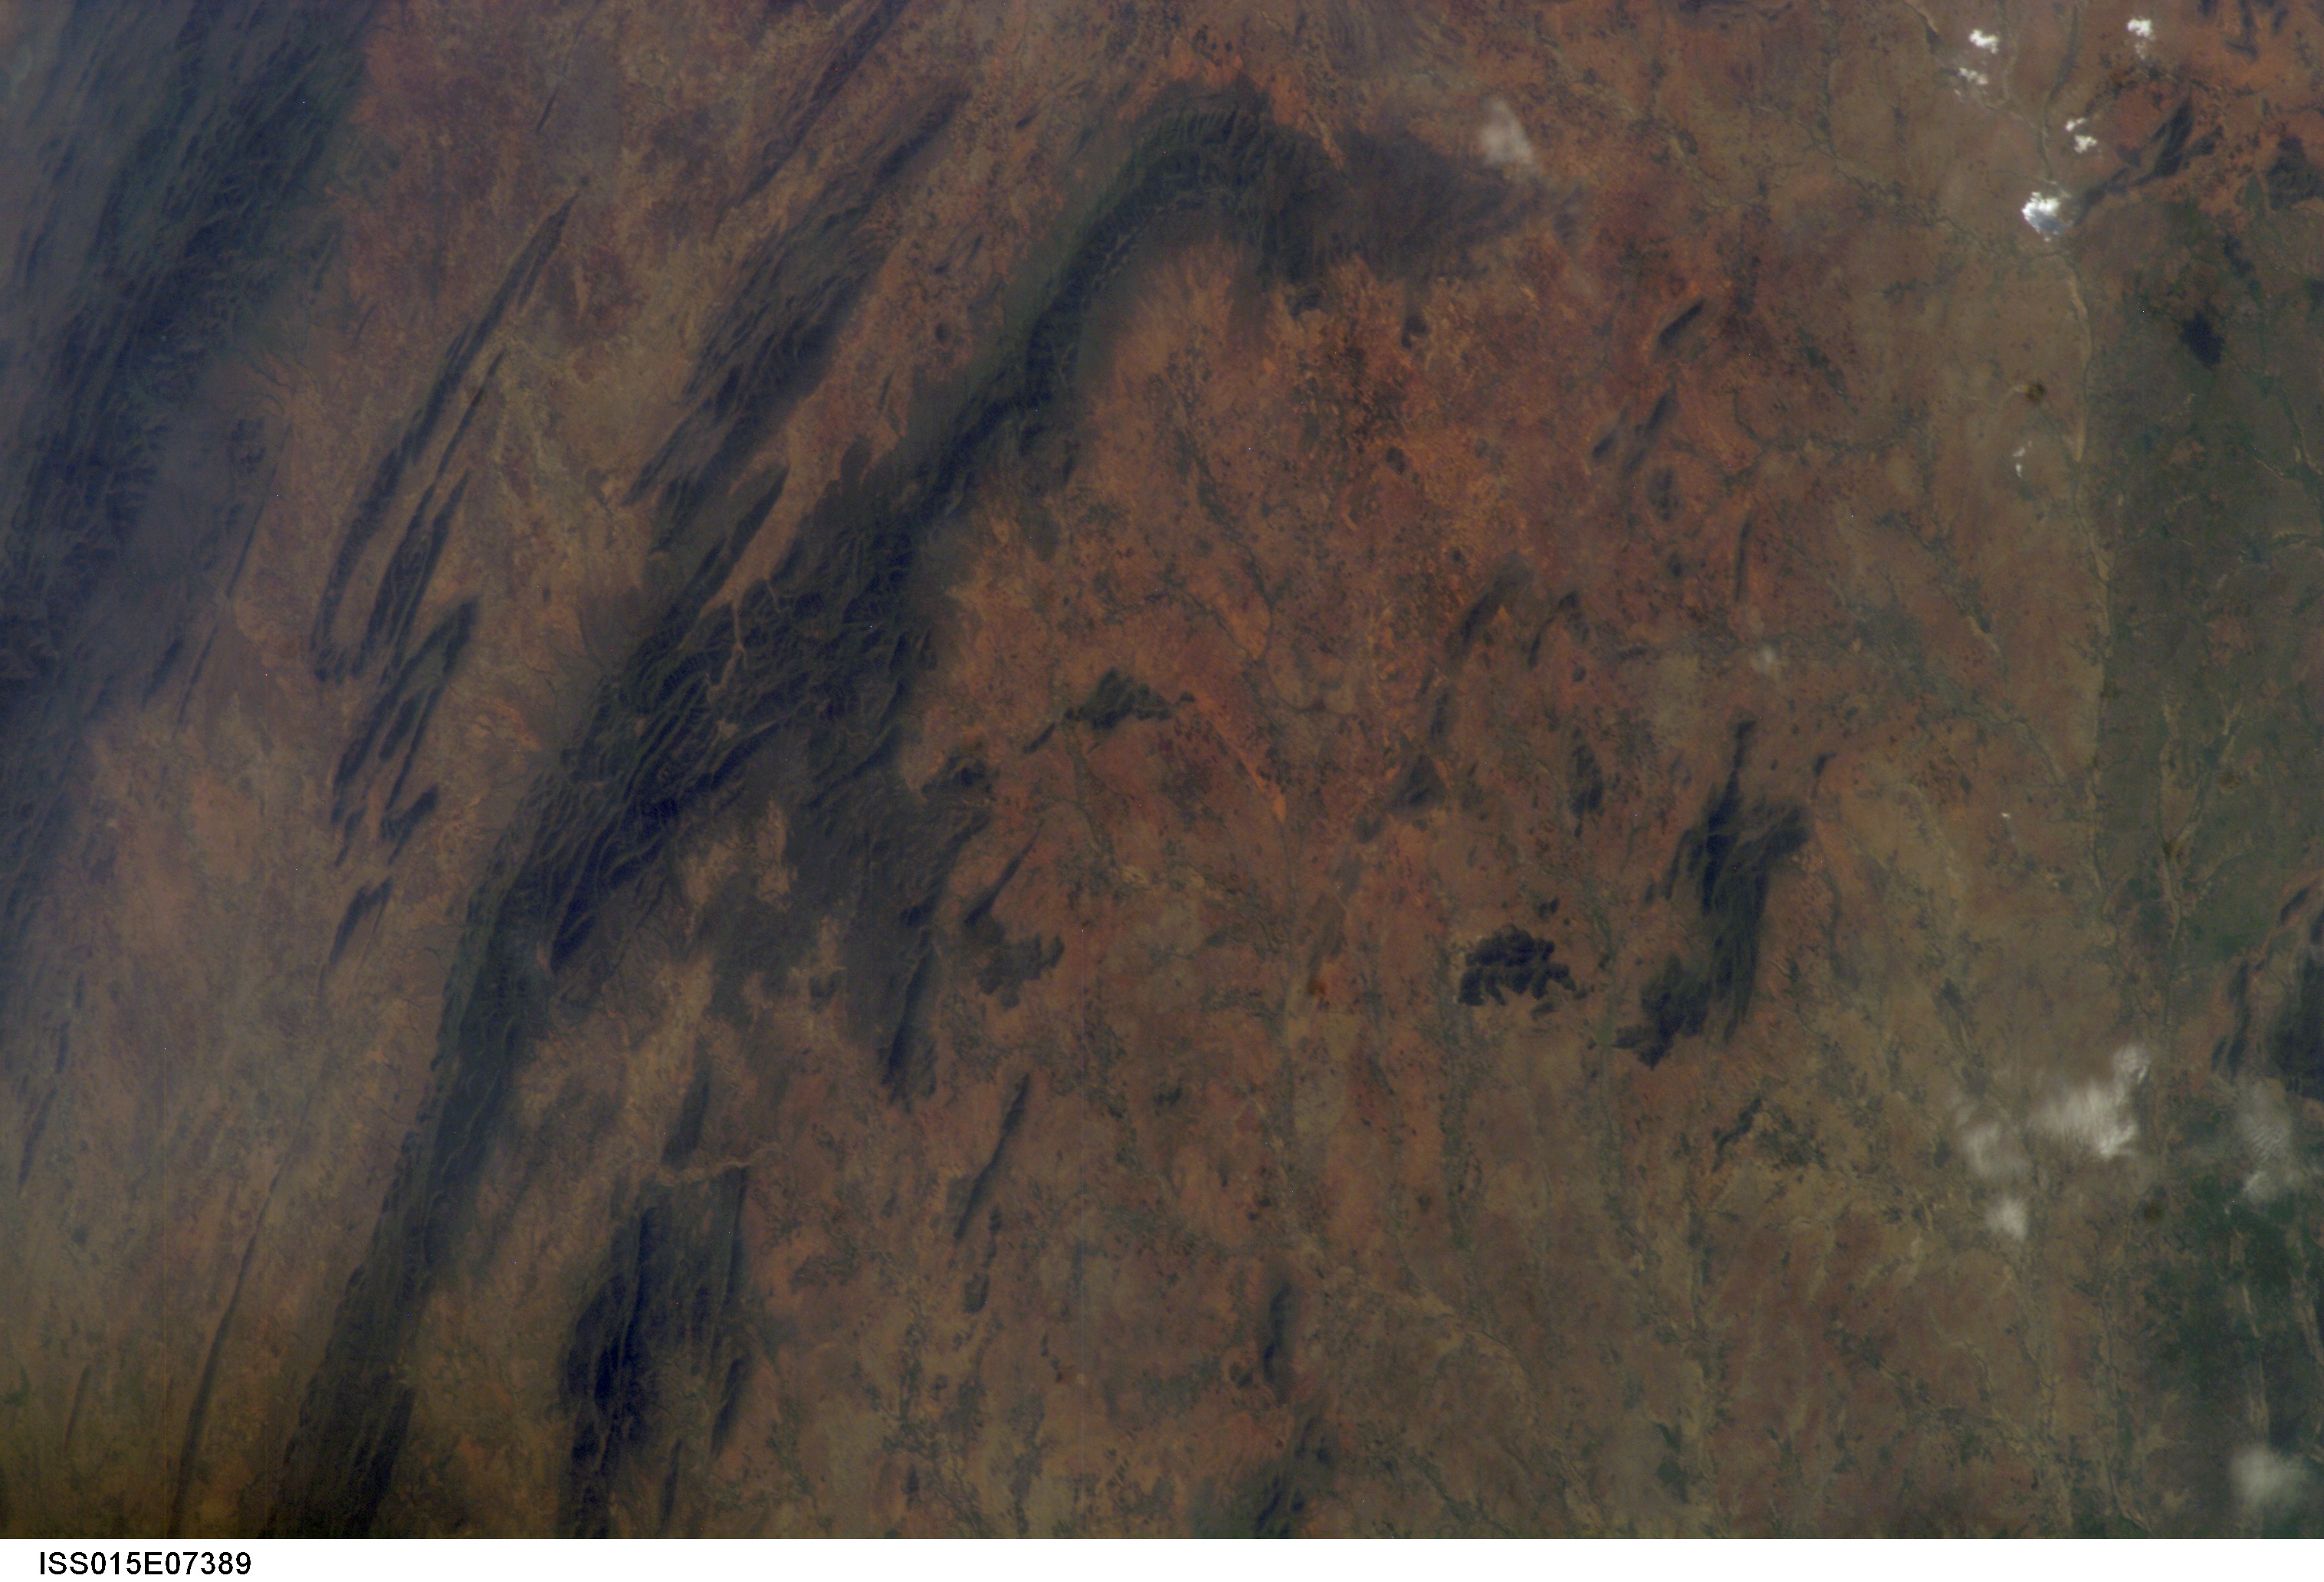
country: INDIA
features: NALLAMALA HILLS, NANDAVANAM
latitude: 15.4
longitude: 79.3
